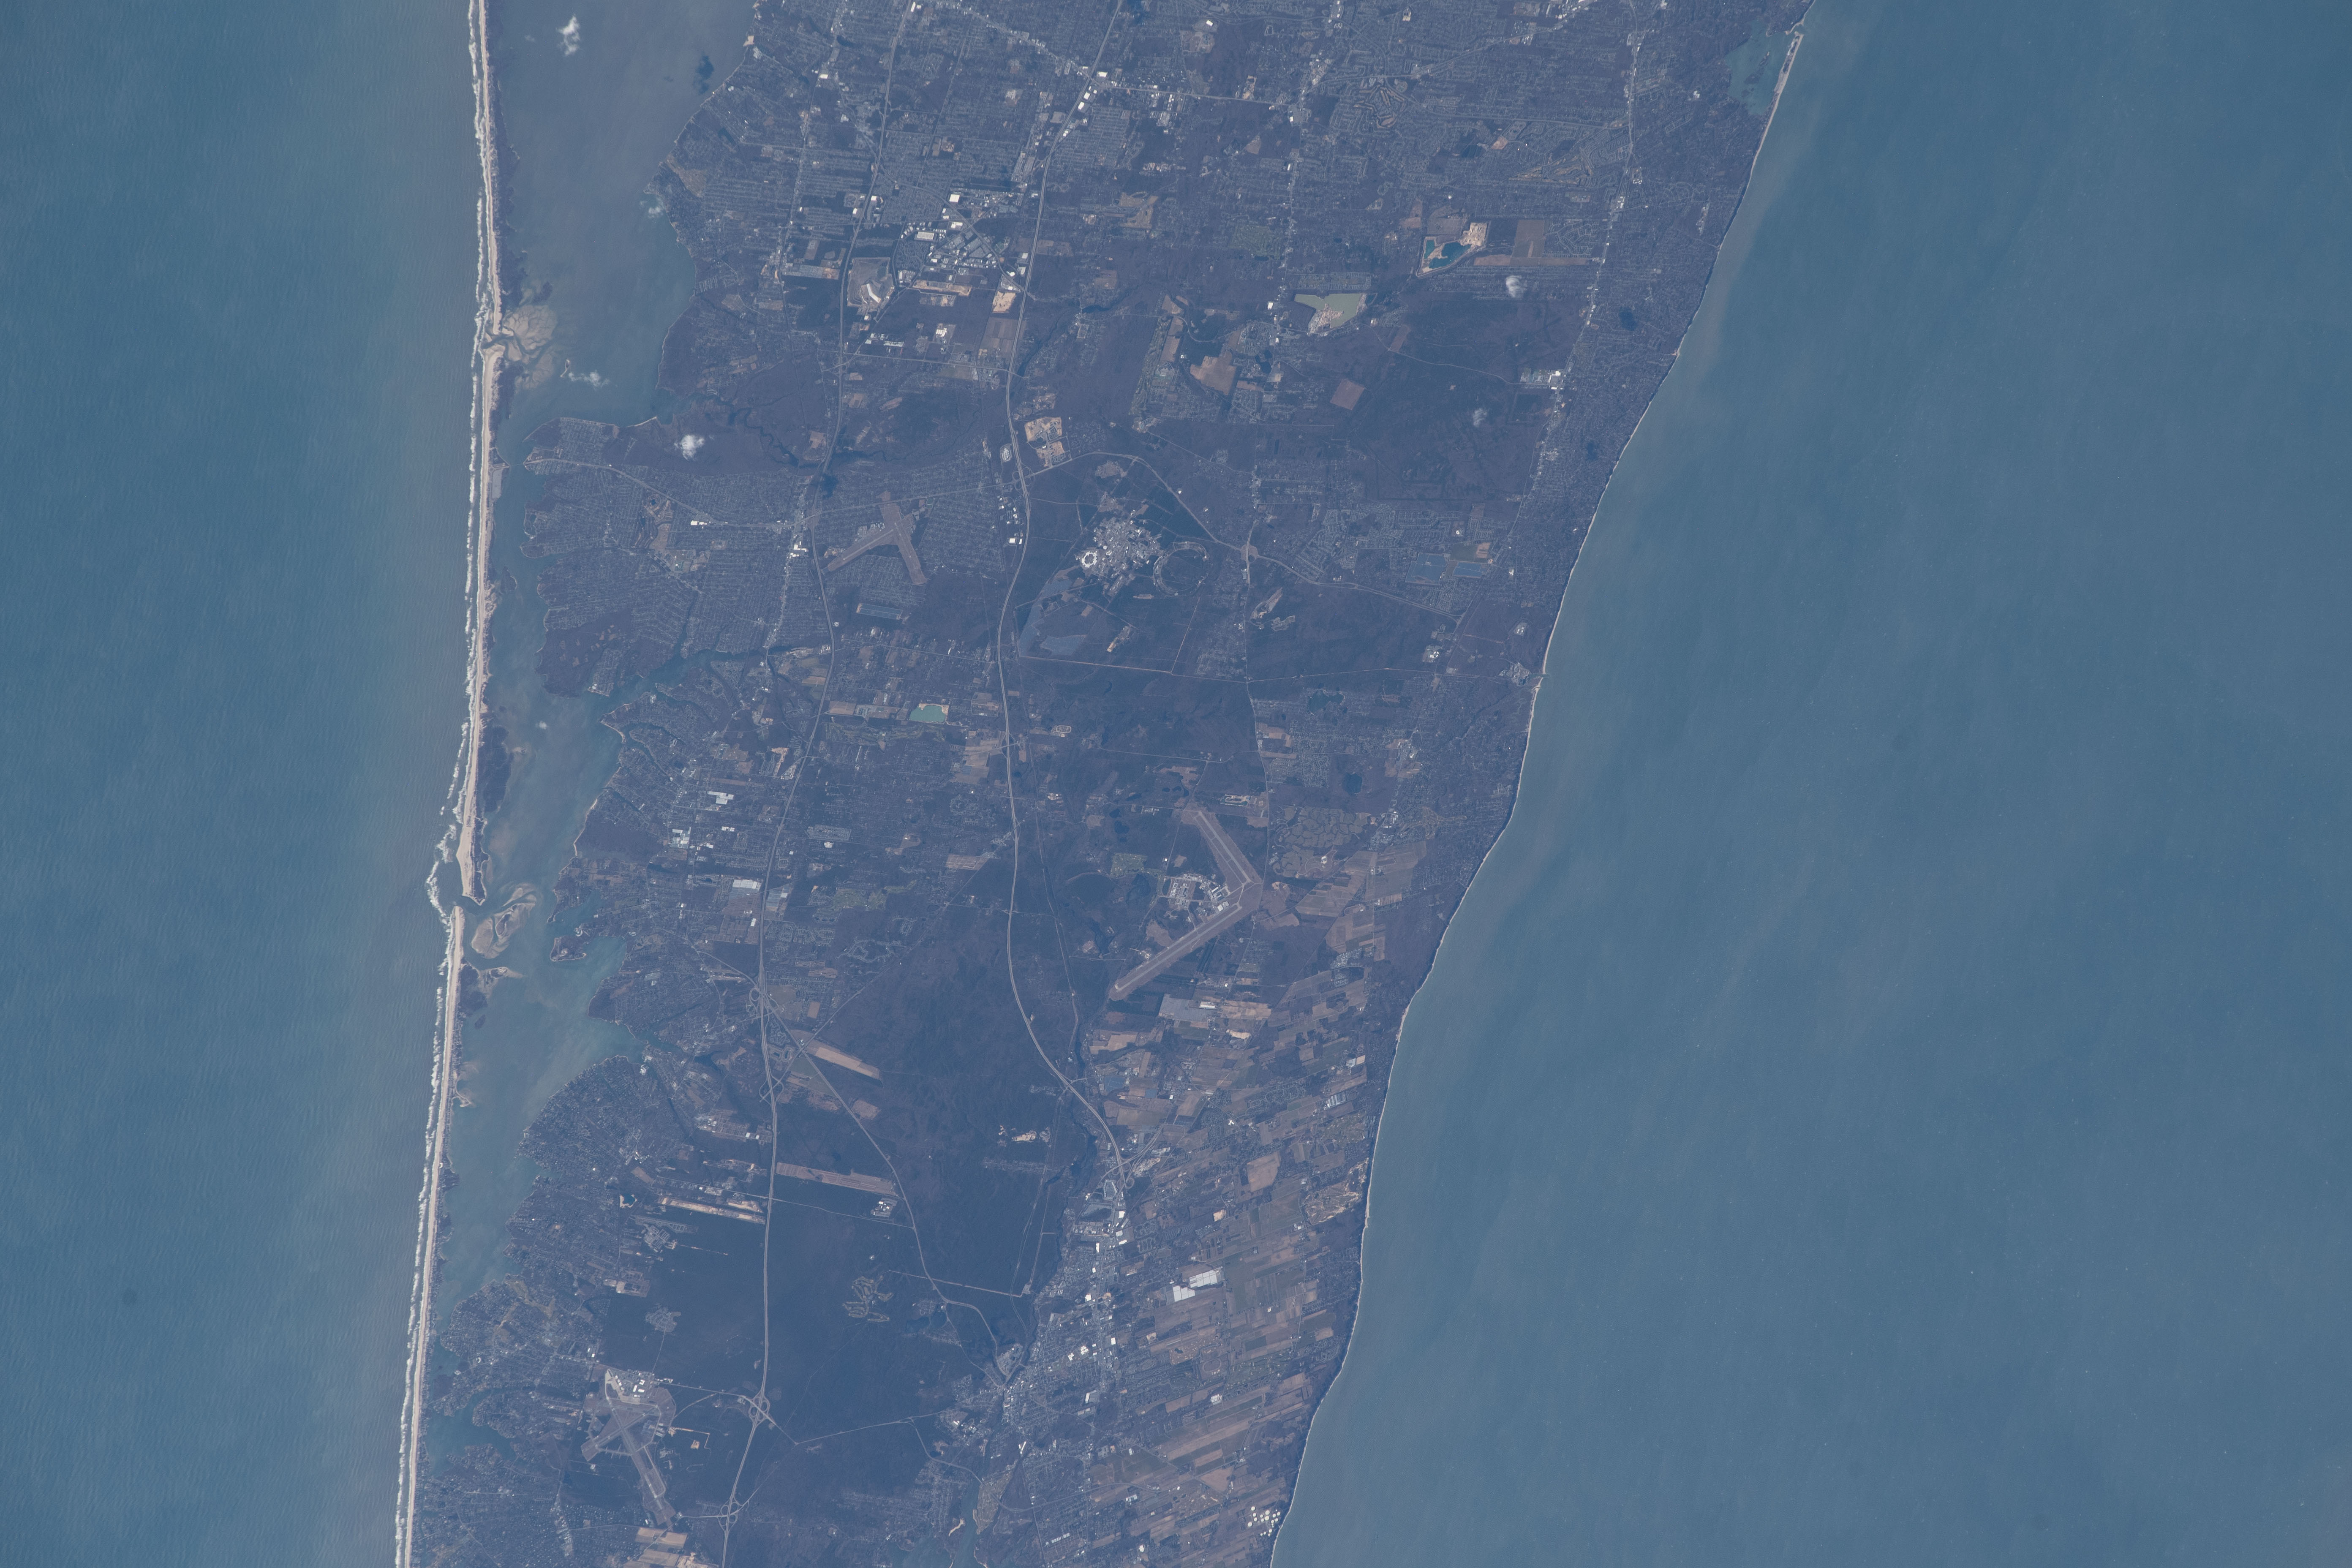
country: USA-NEW YORK
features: CALVERTON EXECUTIVE AIRPARK, LONG ISLAND STATE PINE BARRENS PRESERVE
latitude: 40.9
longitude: -72.8
